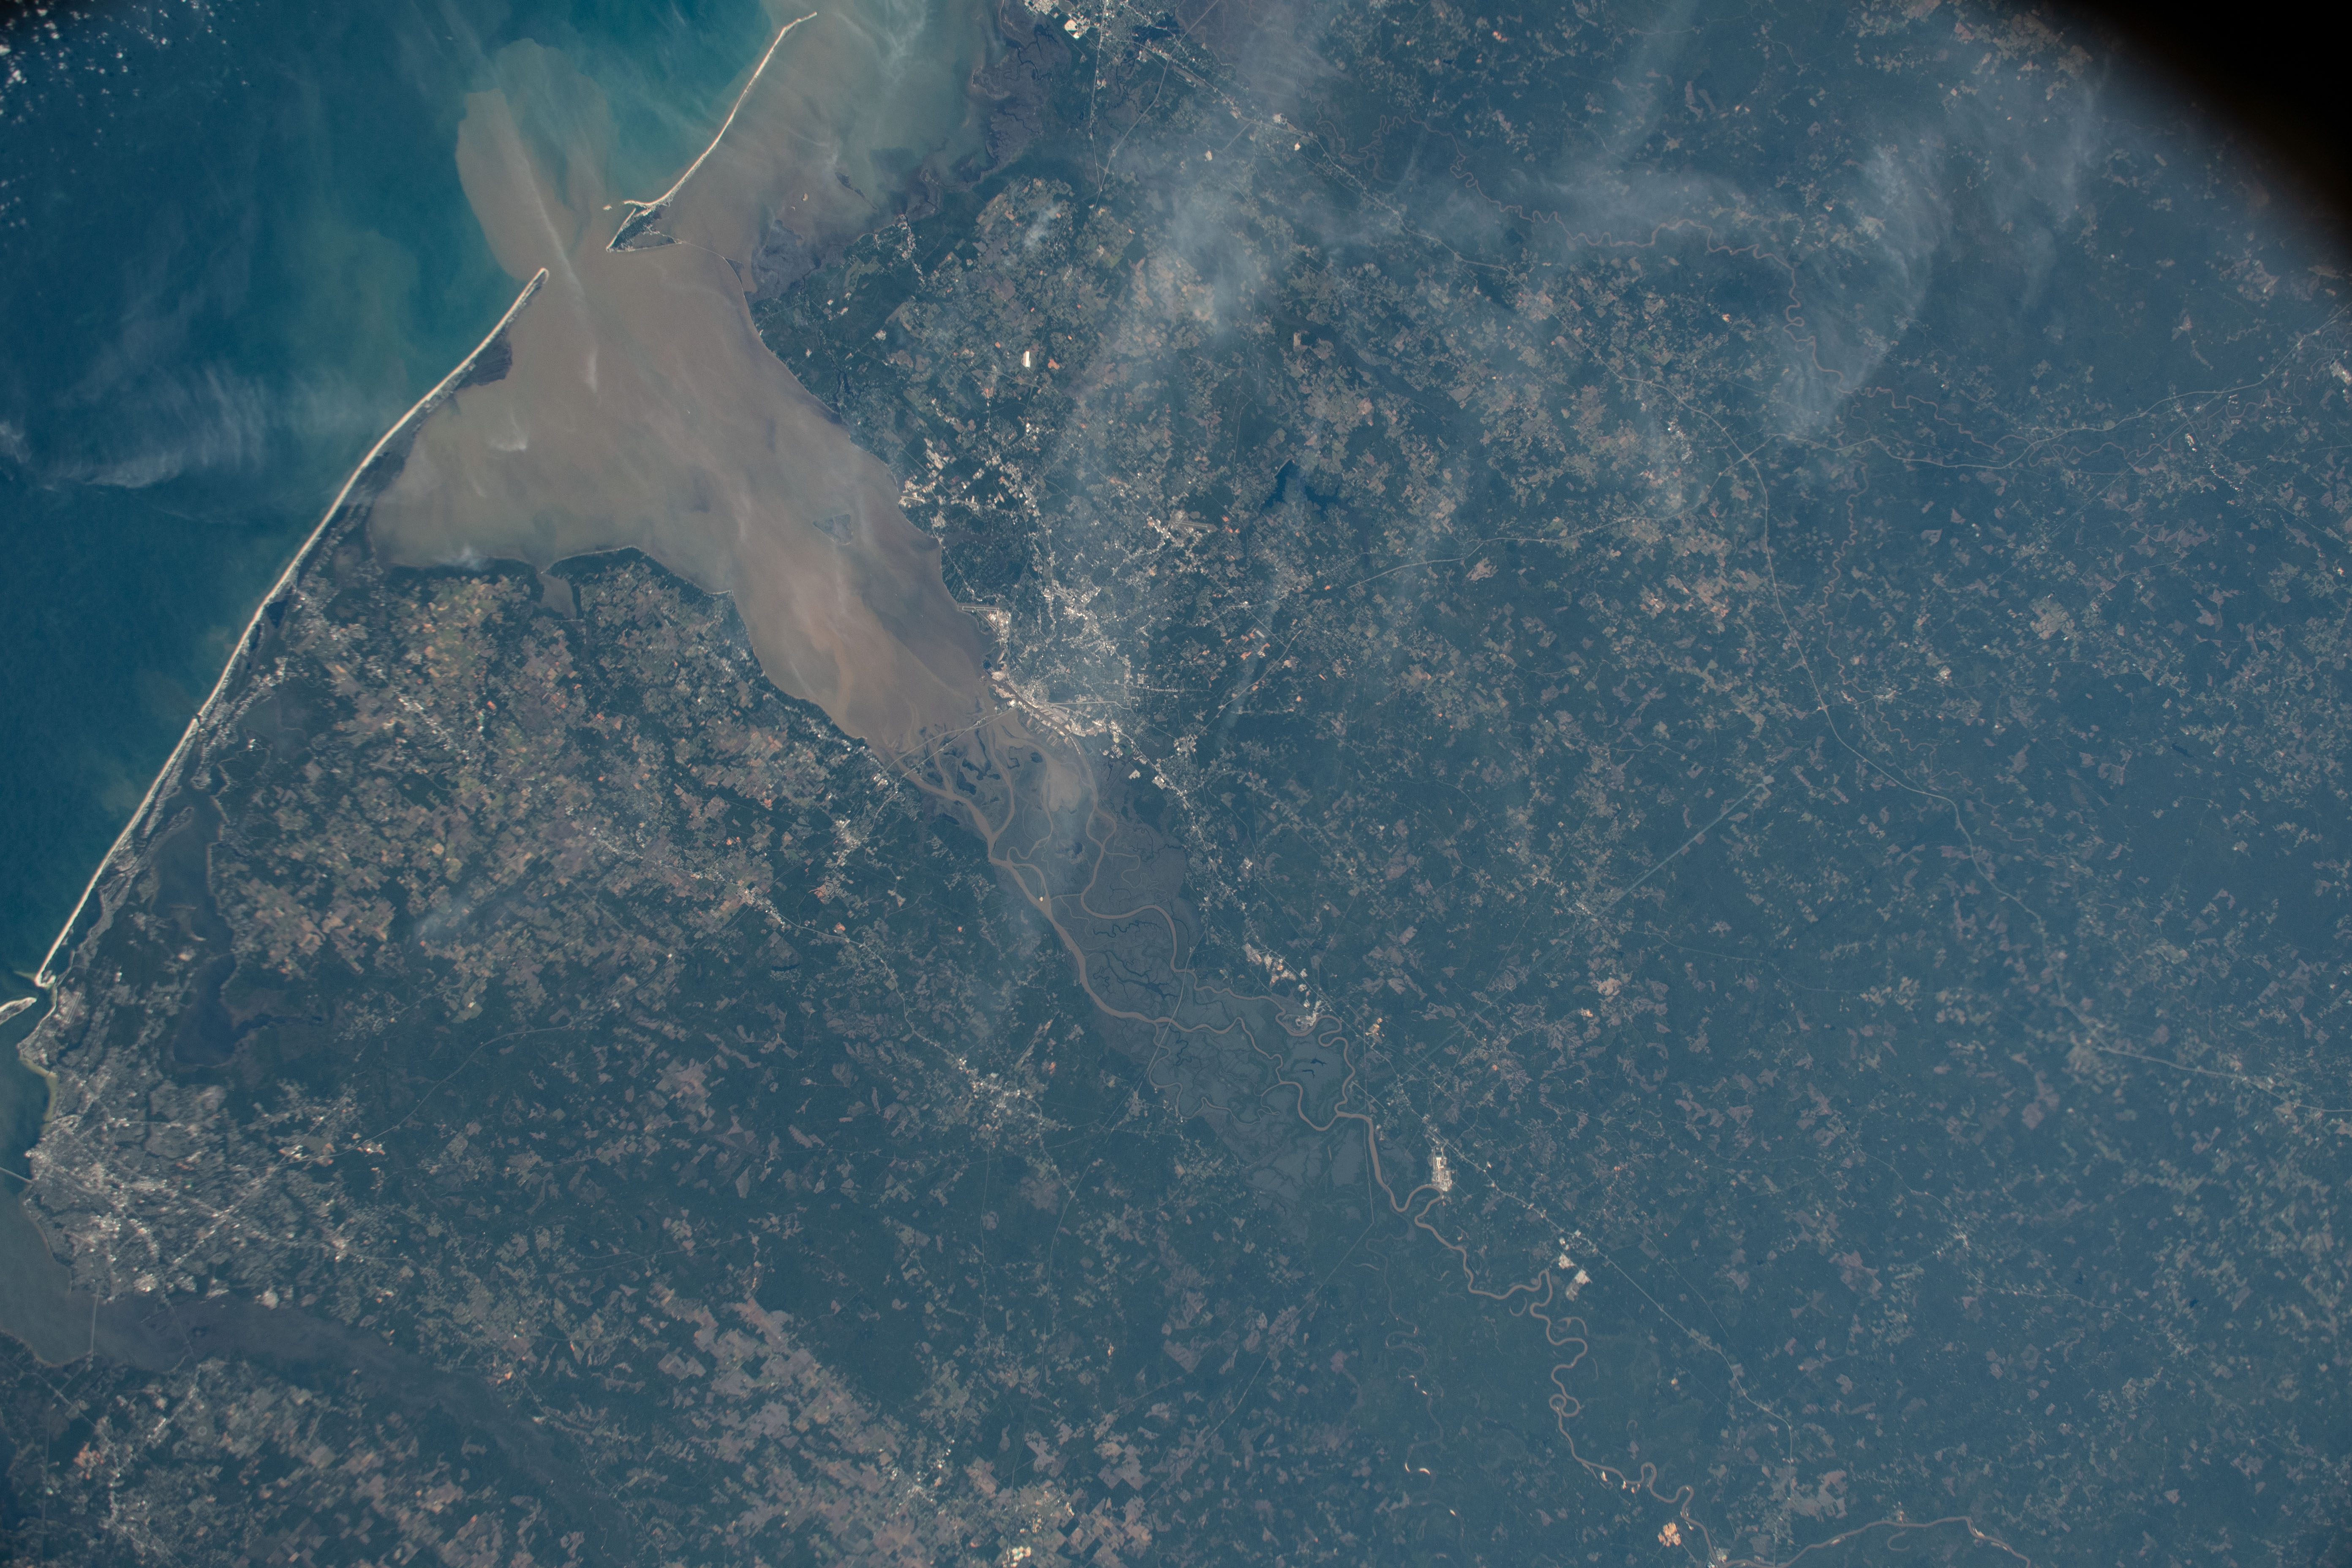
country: USA-ALABAMA
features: PENSACOLA, MOBILE BAY, PENSACOLA BAY, ESCAMBIA BAY, PERDIDO BAY
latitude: 30.5
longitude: -88.0
